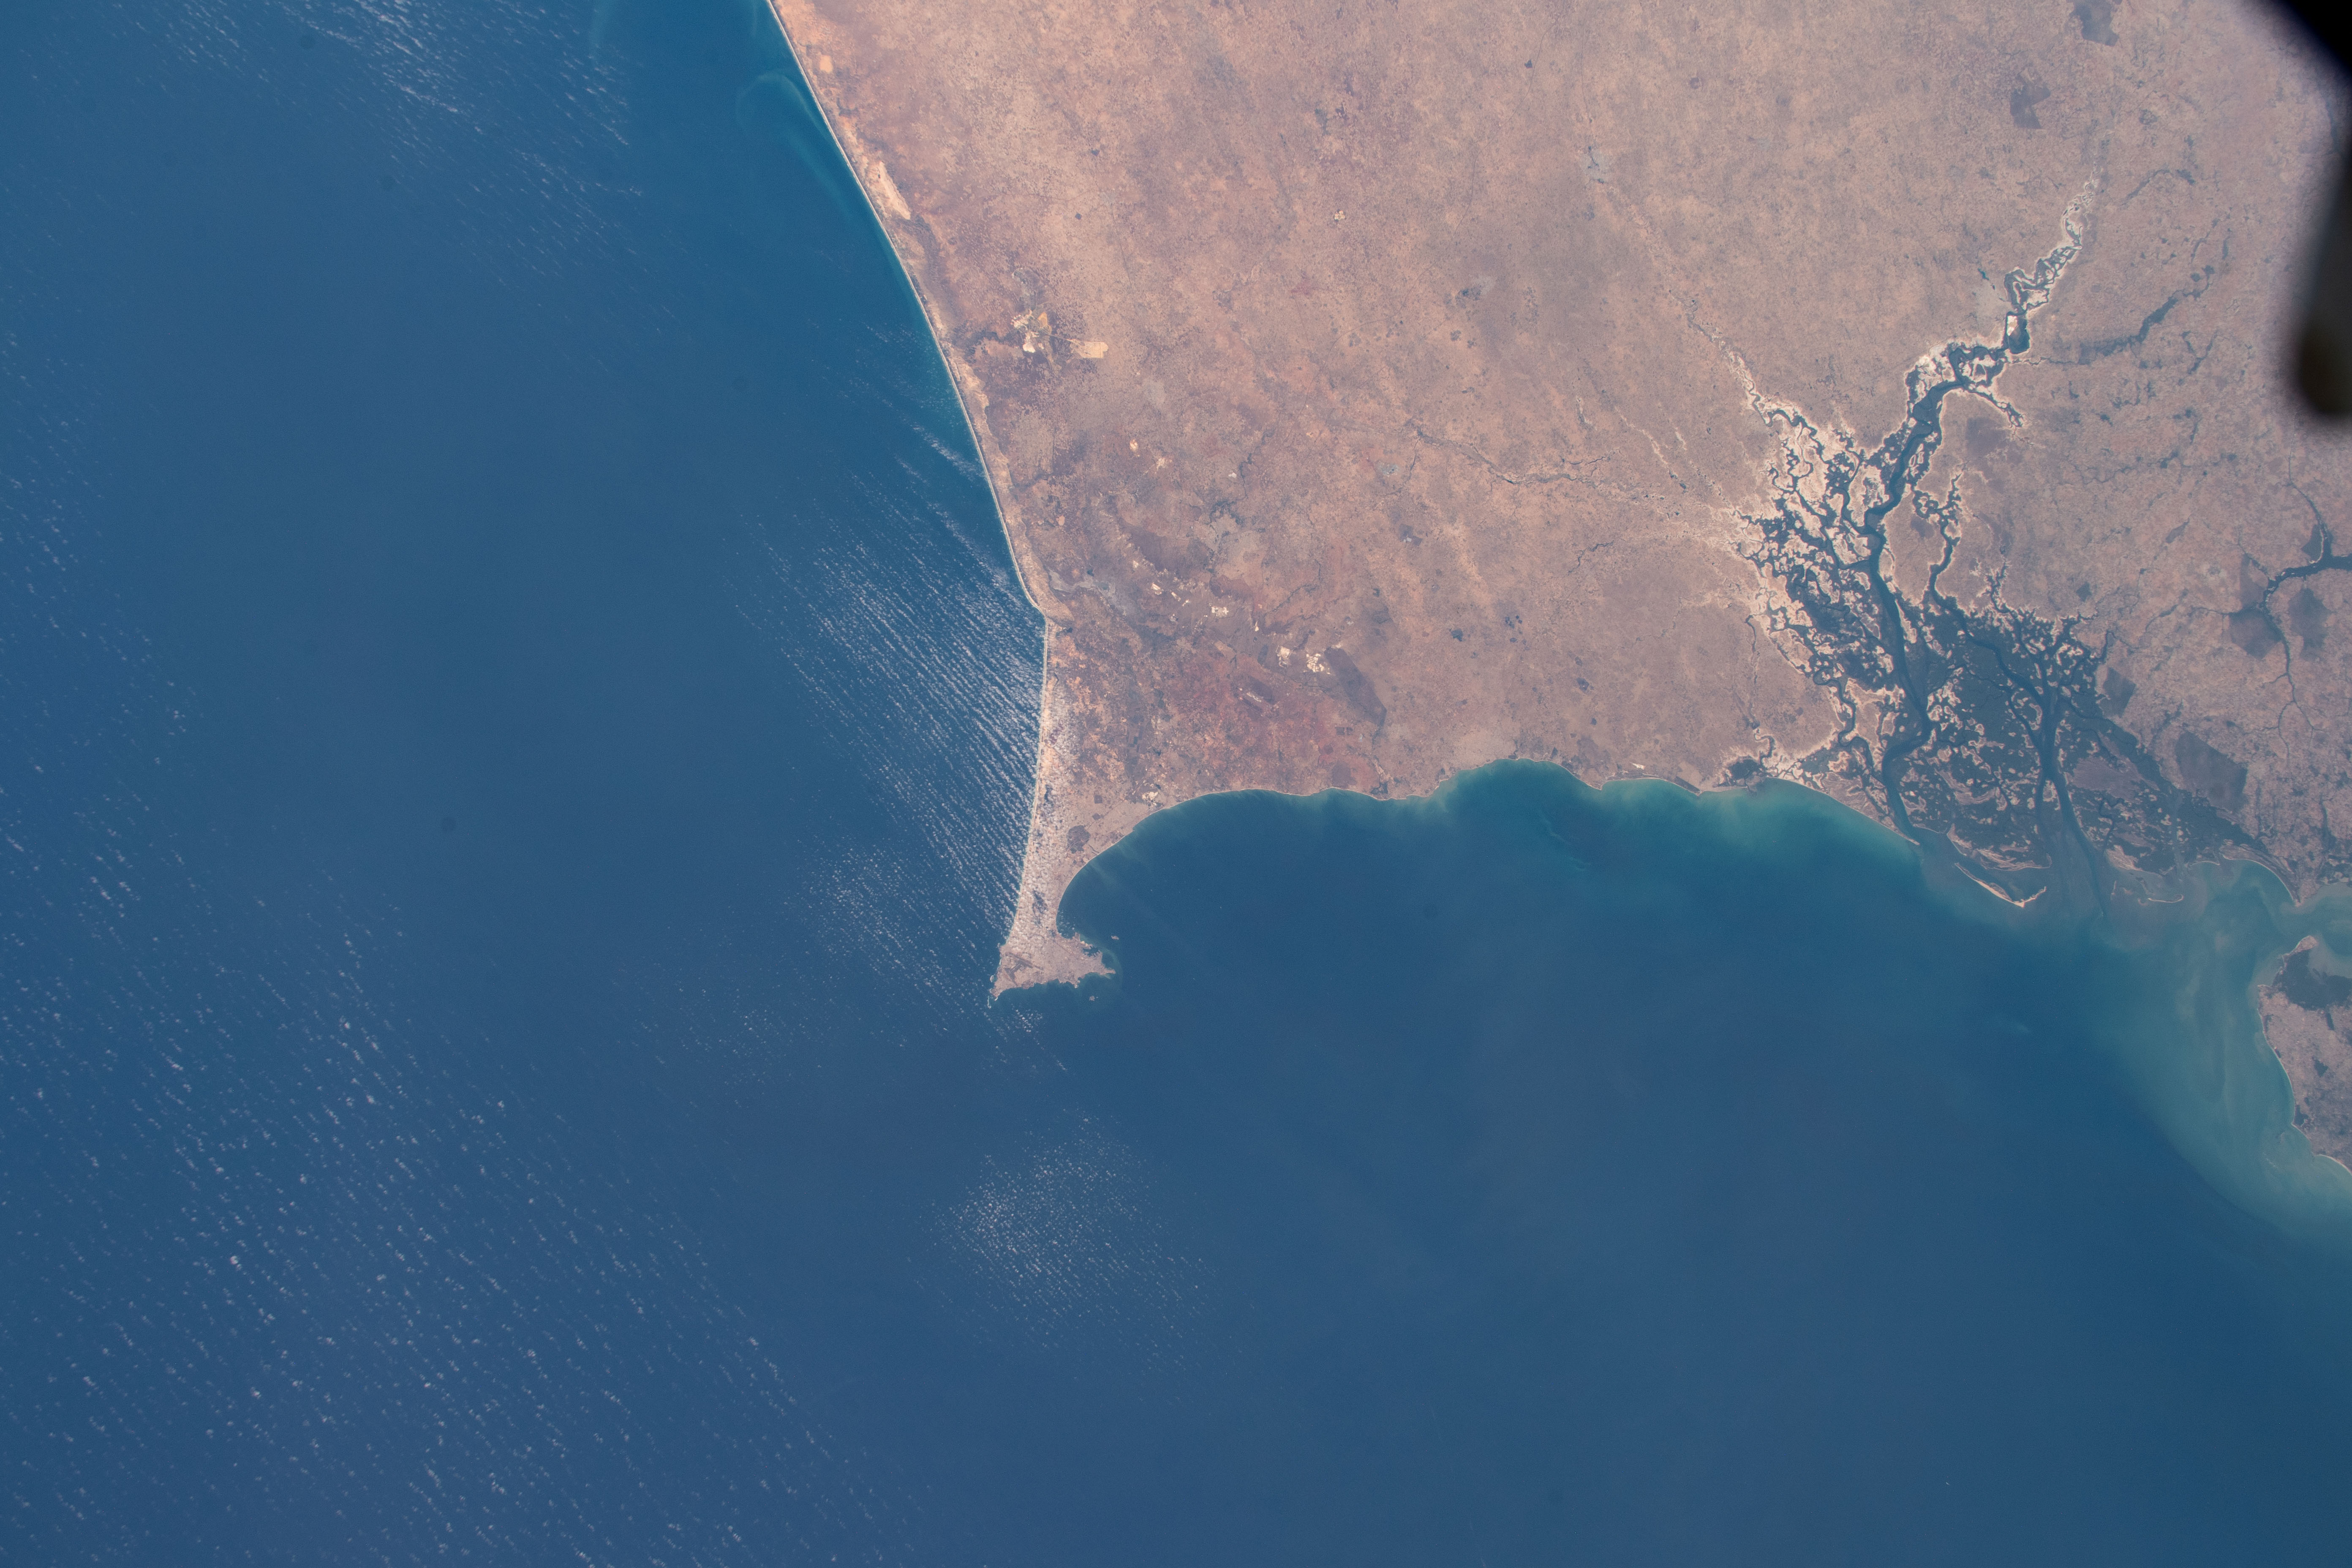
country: SENEGAL
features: DAKAR, SENEGAL, DELTA DU SALOUM NATIONAL PARK, THIES
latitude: 14.5
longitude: -17.0
